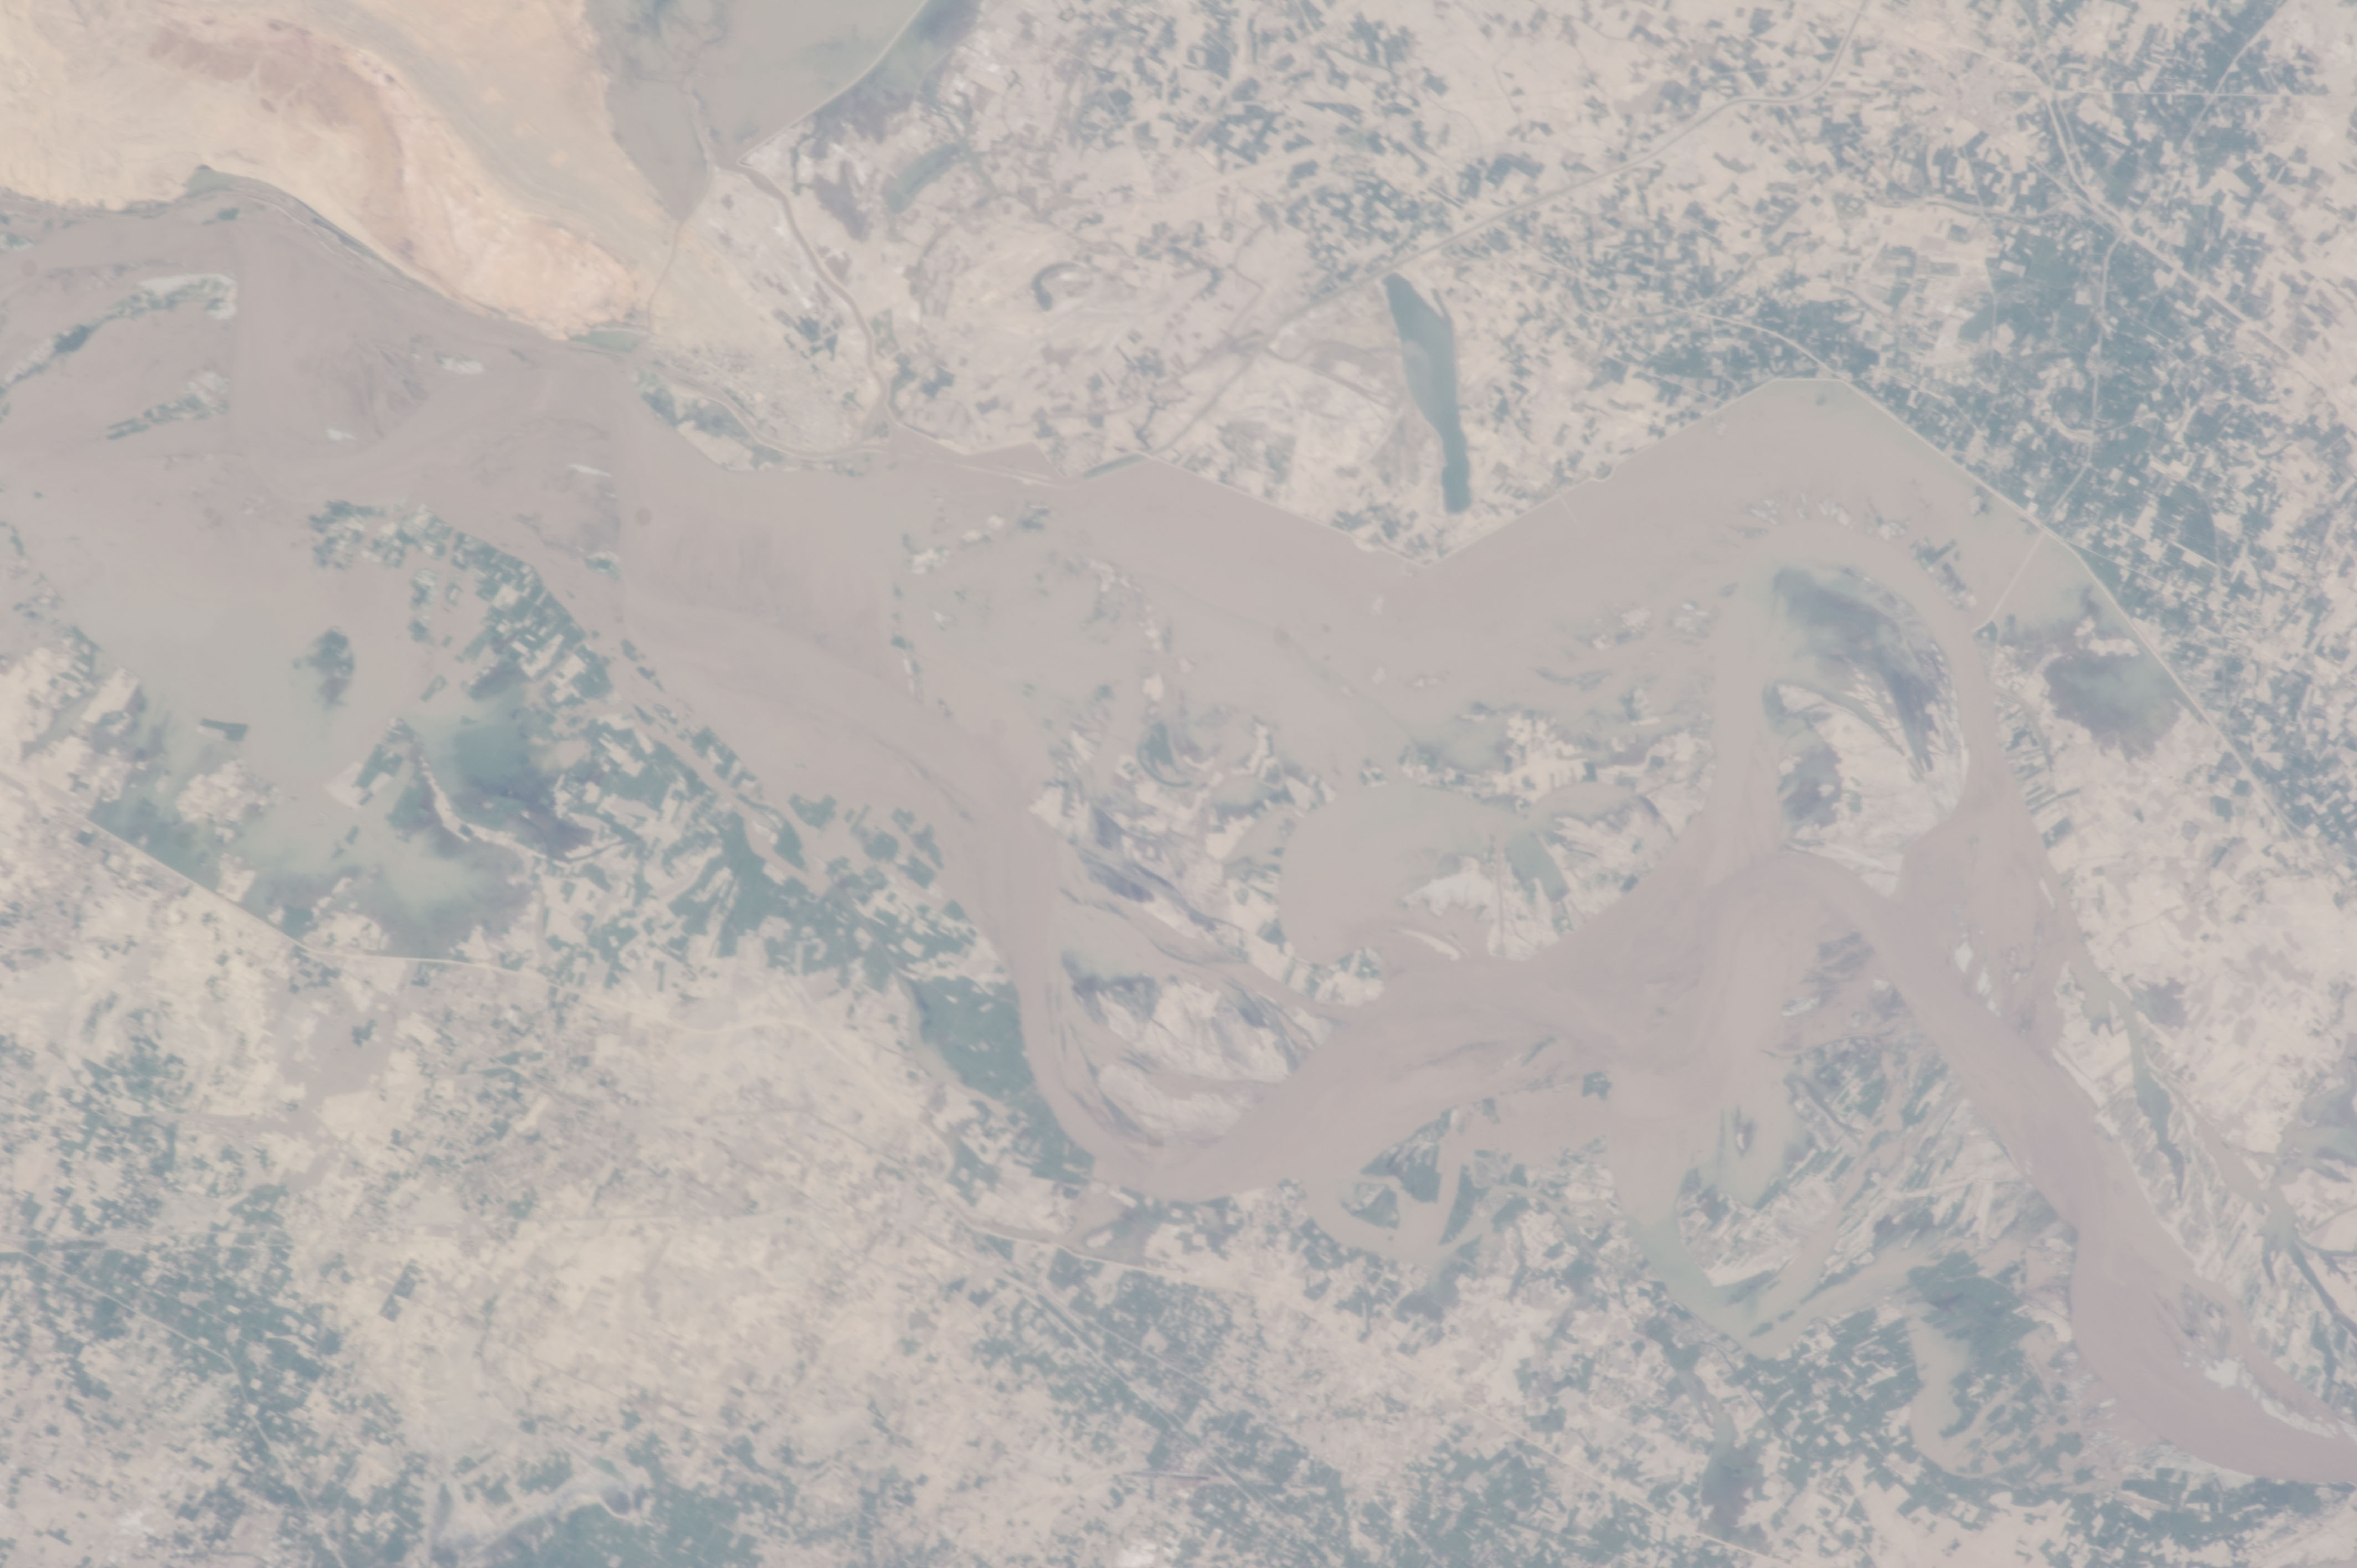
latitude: 26.4
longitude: 67.8
